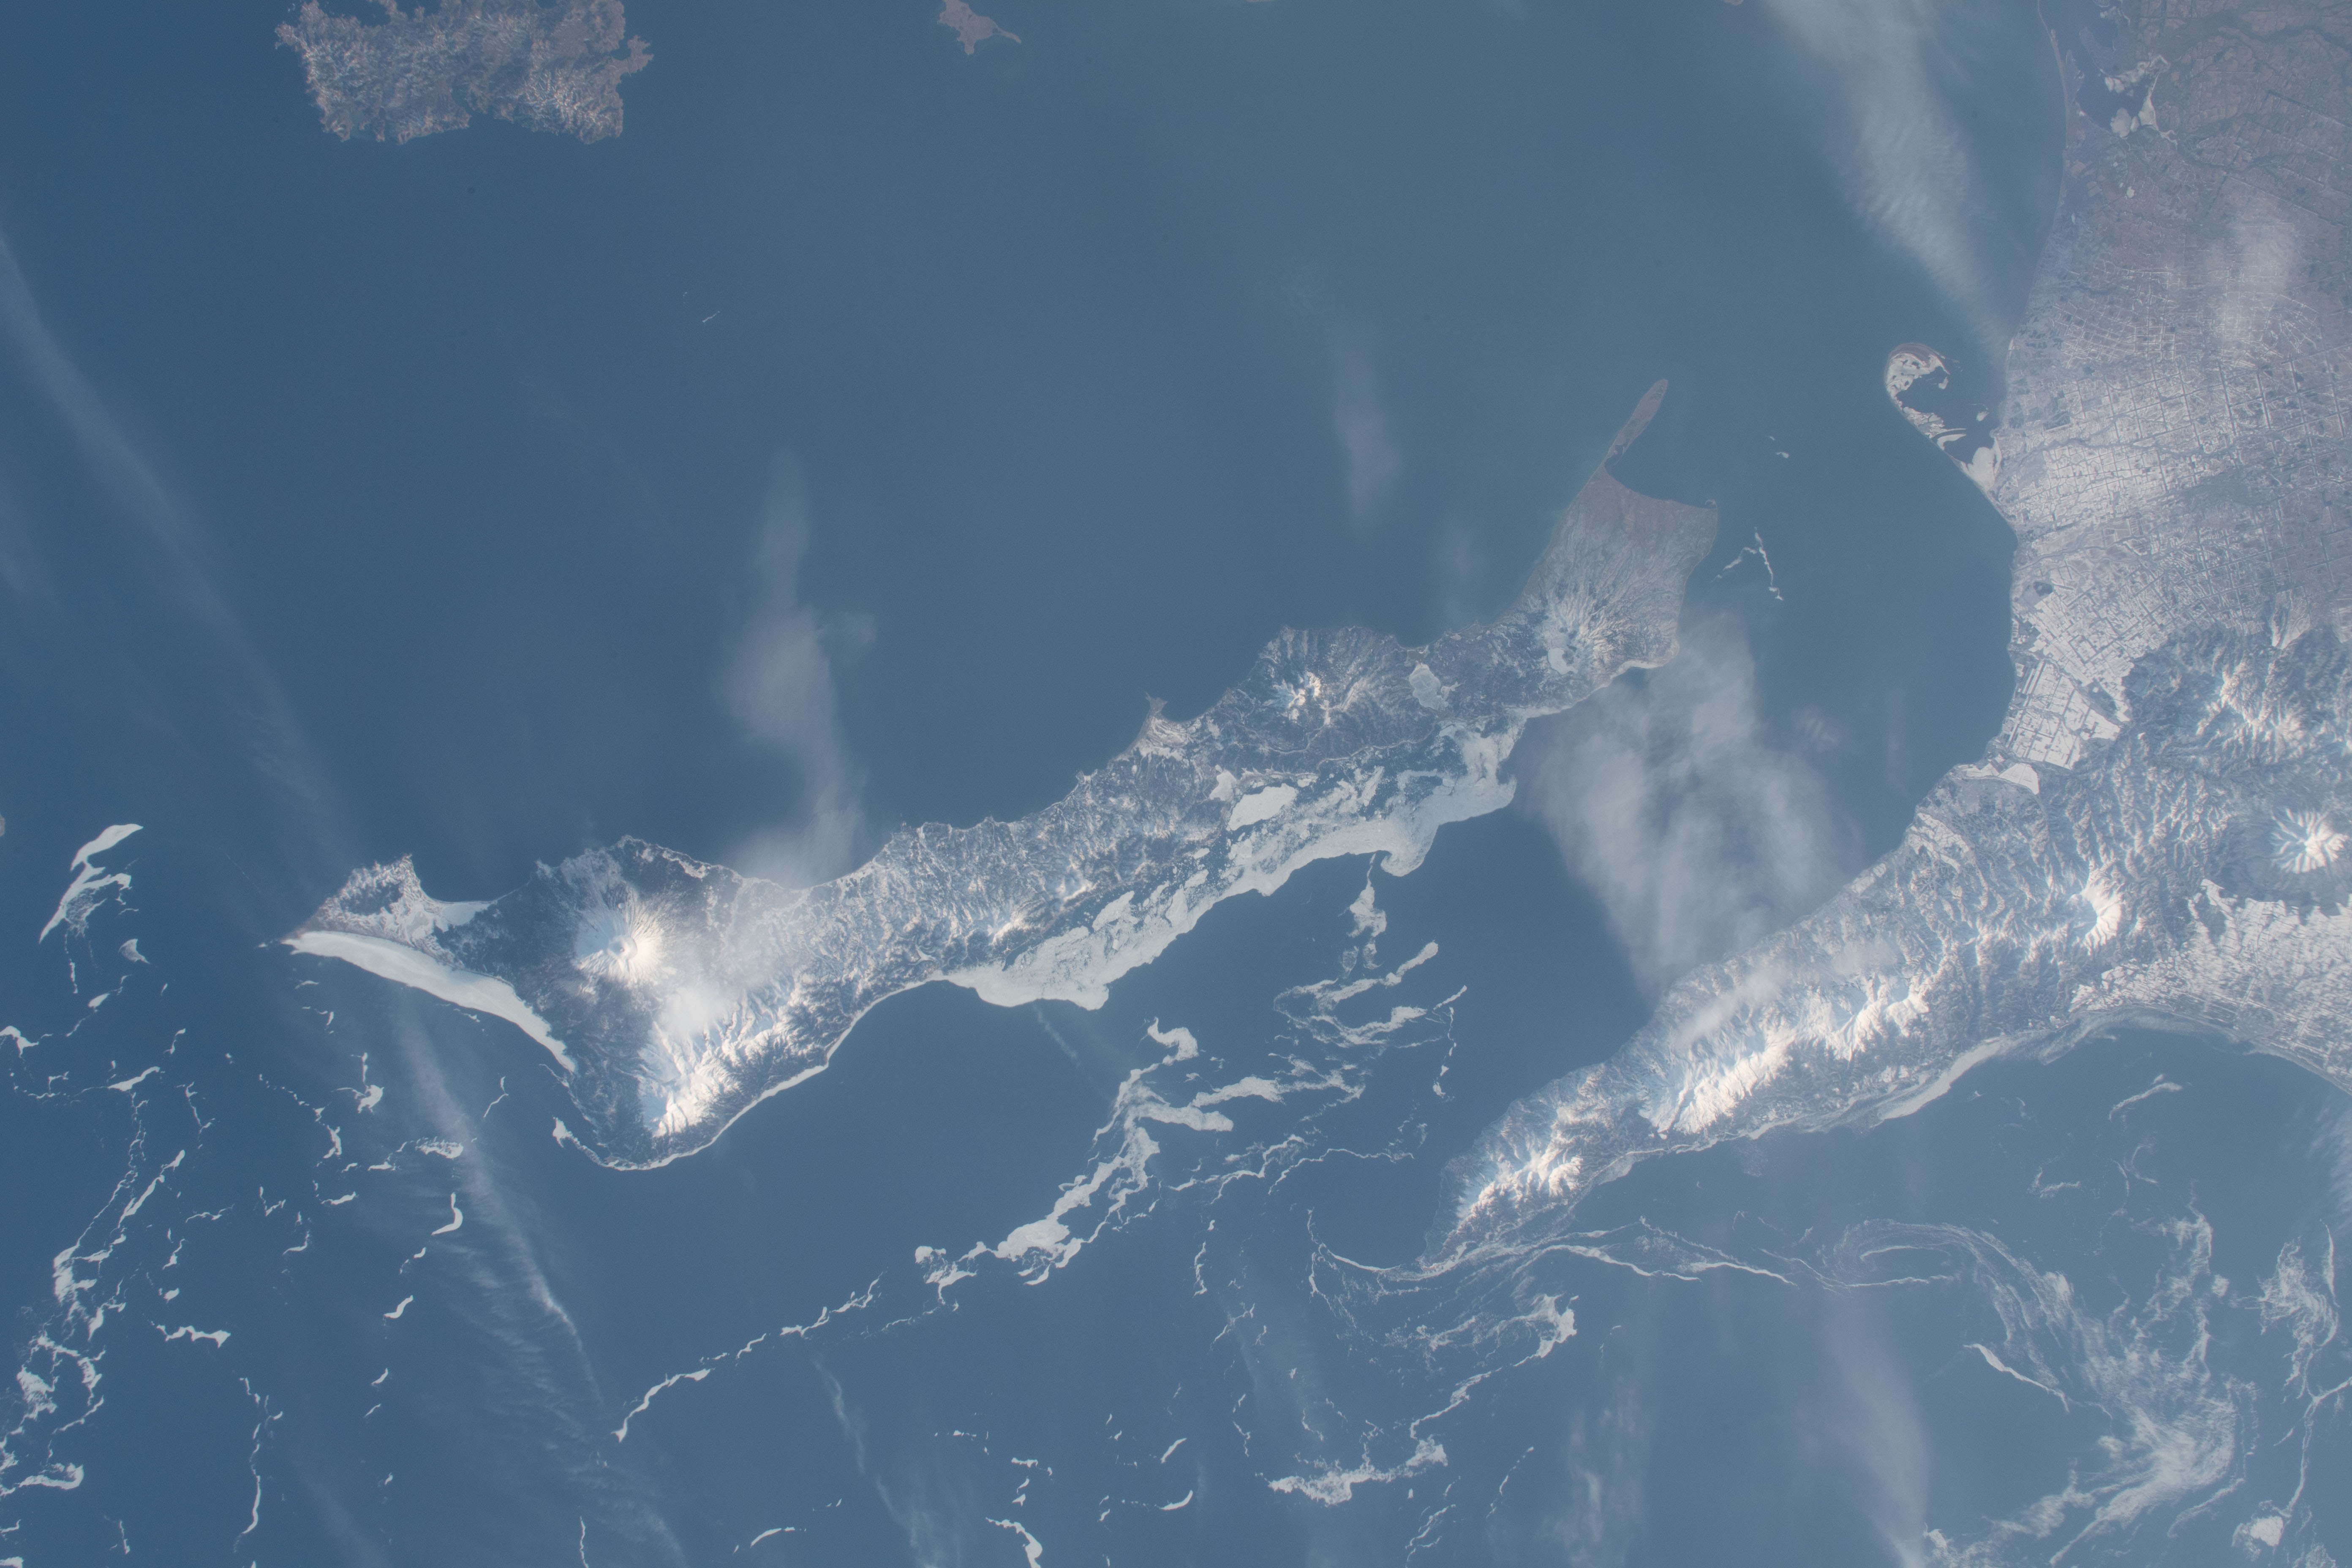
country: RUSSIAN FEDERATION
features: PACIFIC OCEAN, KUNASHIR ISLAND, SHIKOTAN ISLAND, SHIRETOKO NATIONAL PARK
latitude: 44.0
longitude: 145.5
